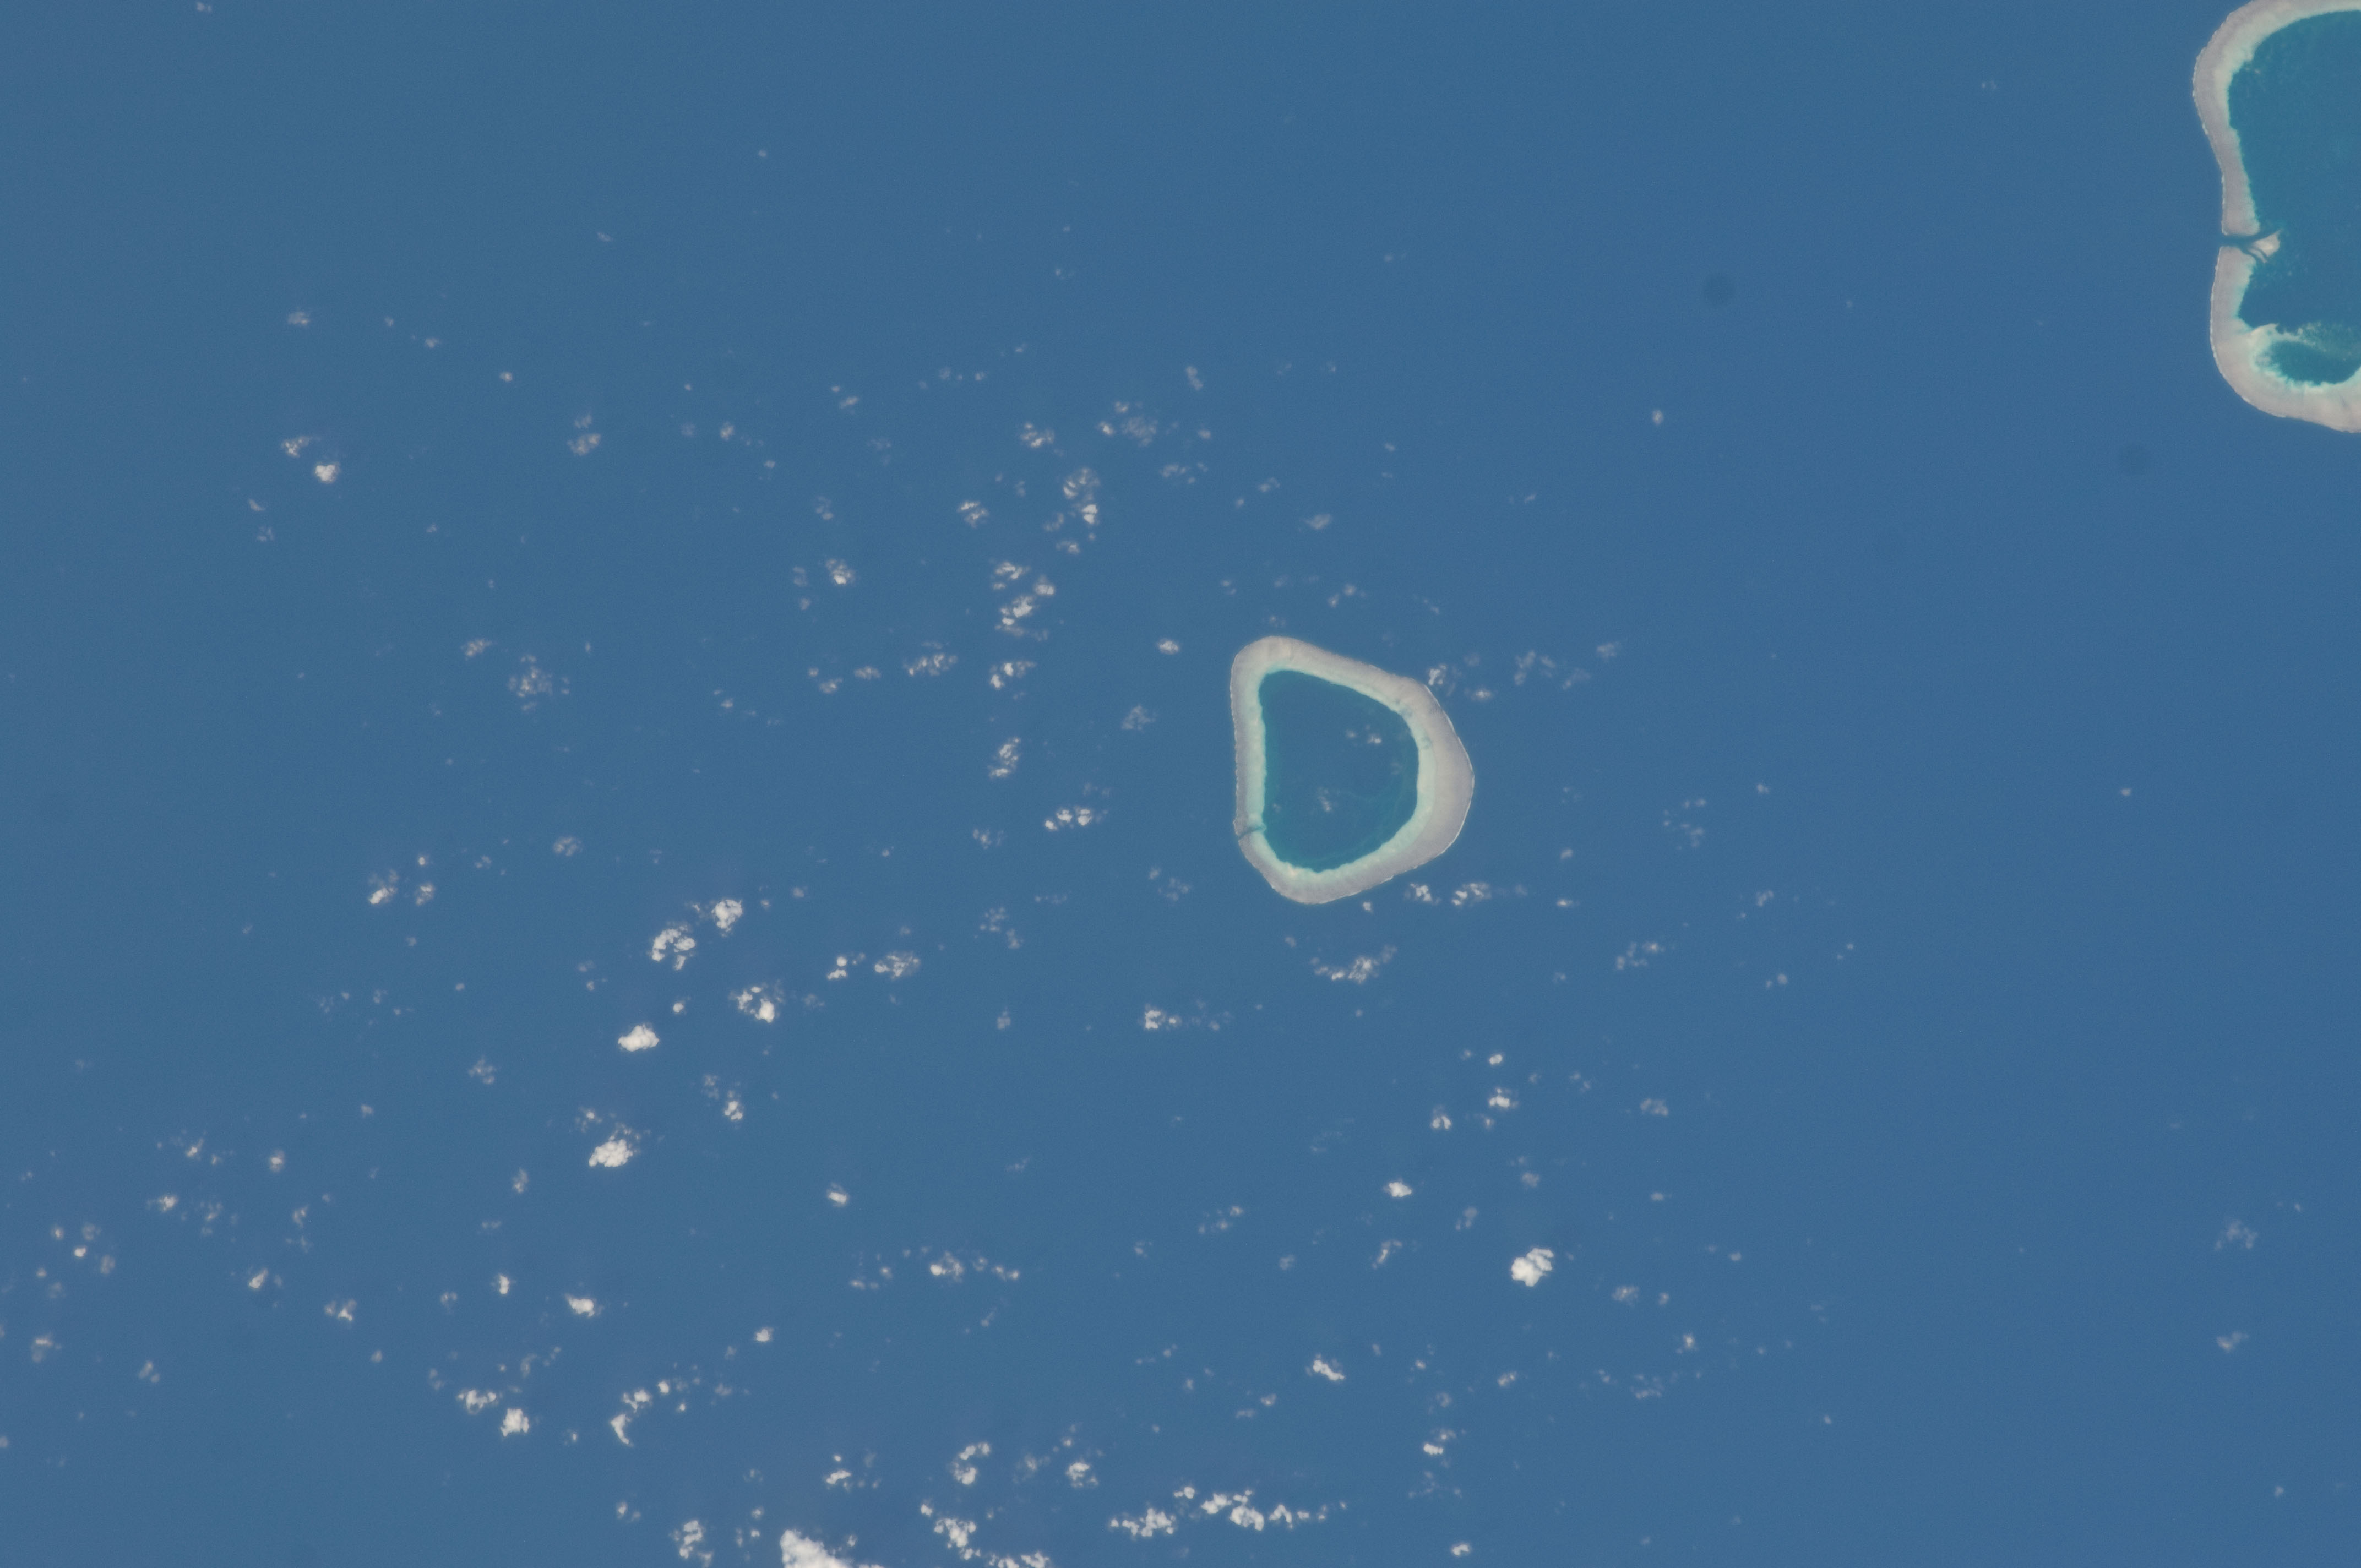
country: INDONESIA
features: INDIAN O., SERINGAPATAM REEF, CORAL REEF
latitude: -13.7
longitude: 122.0
